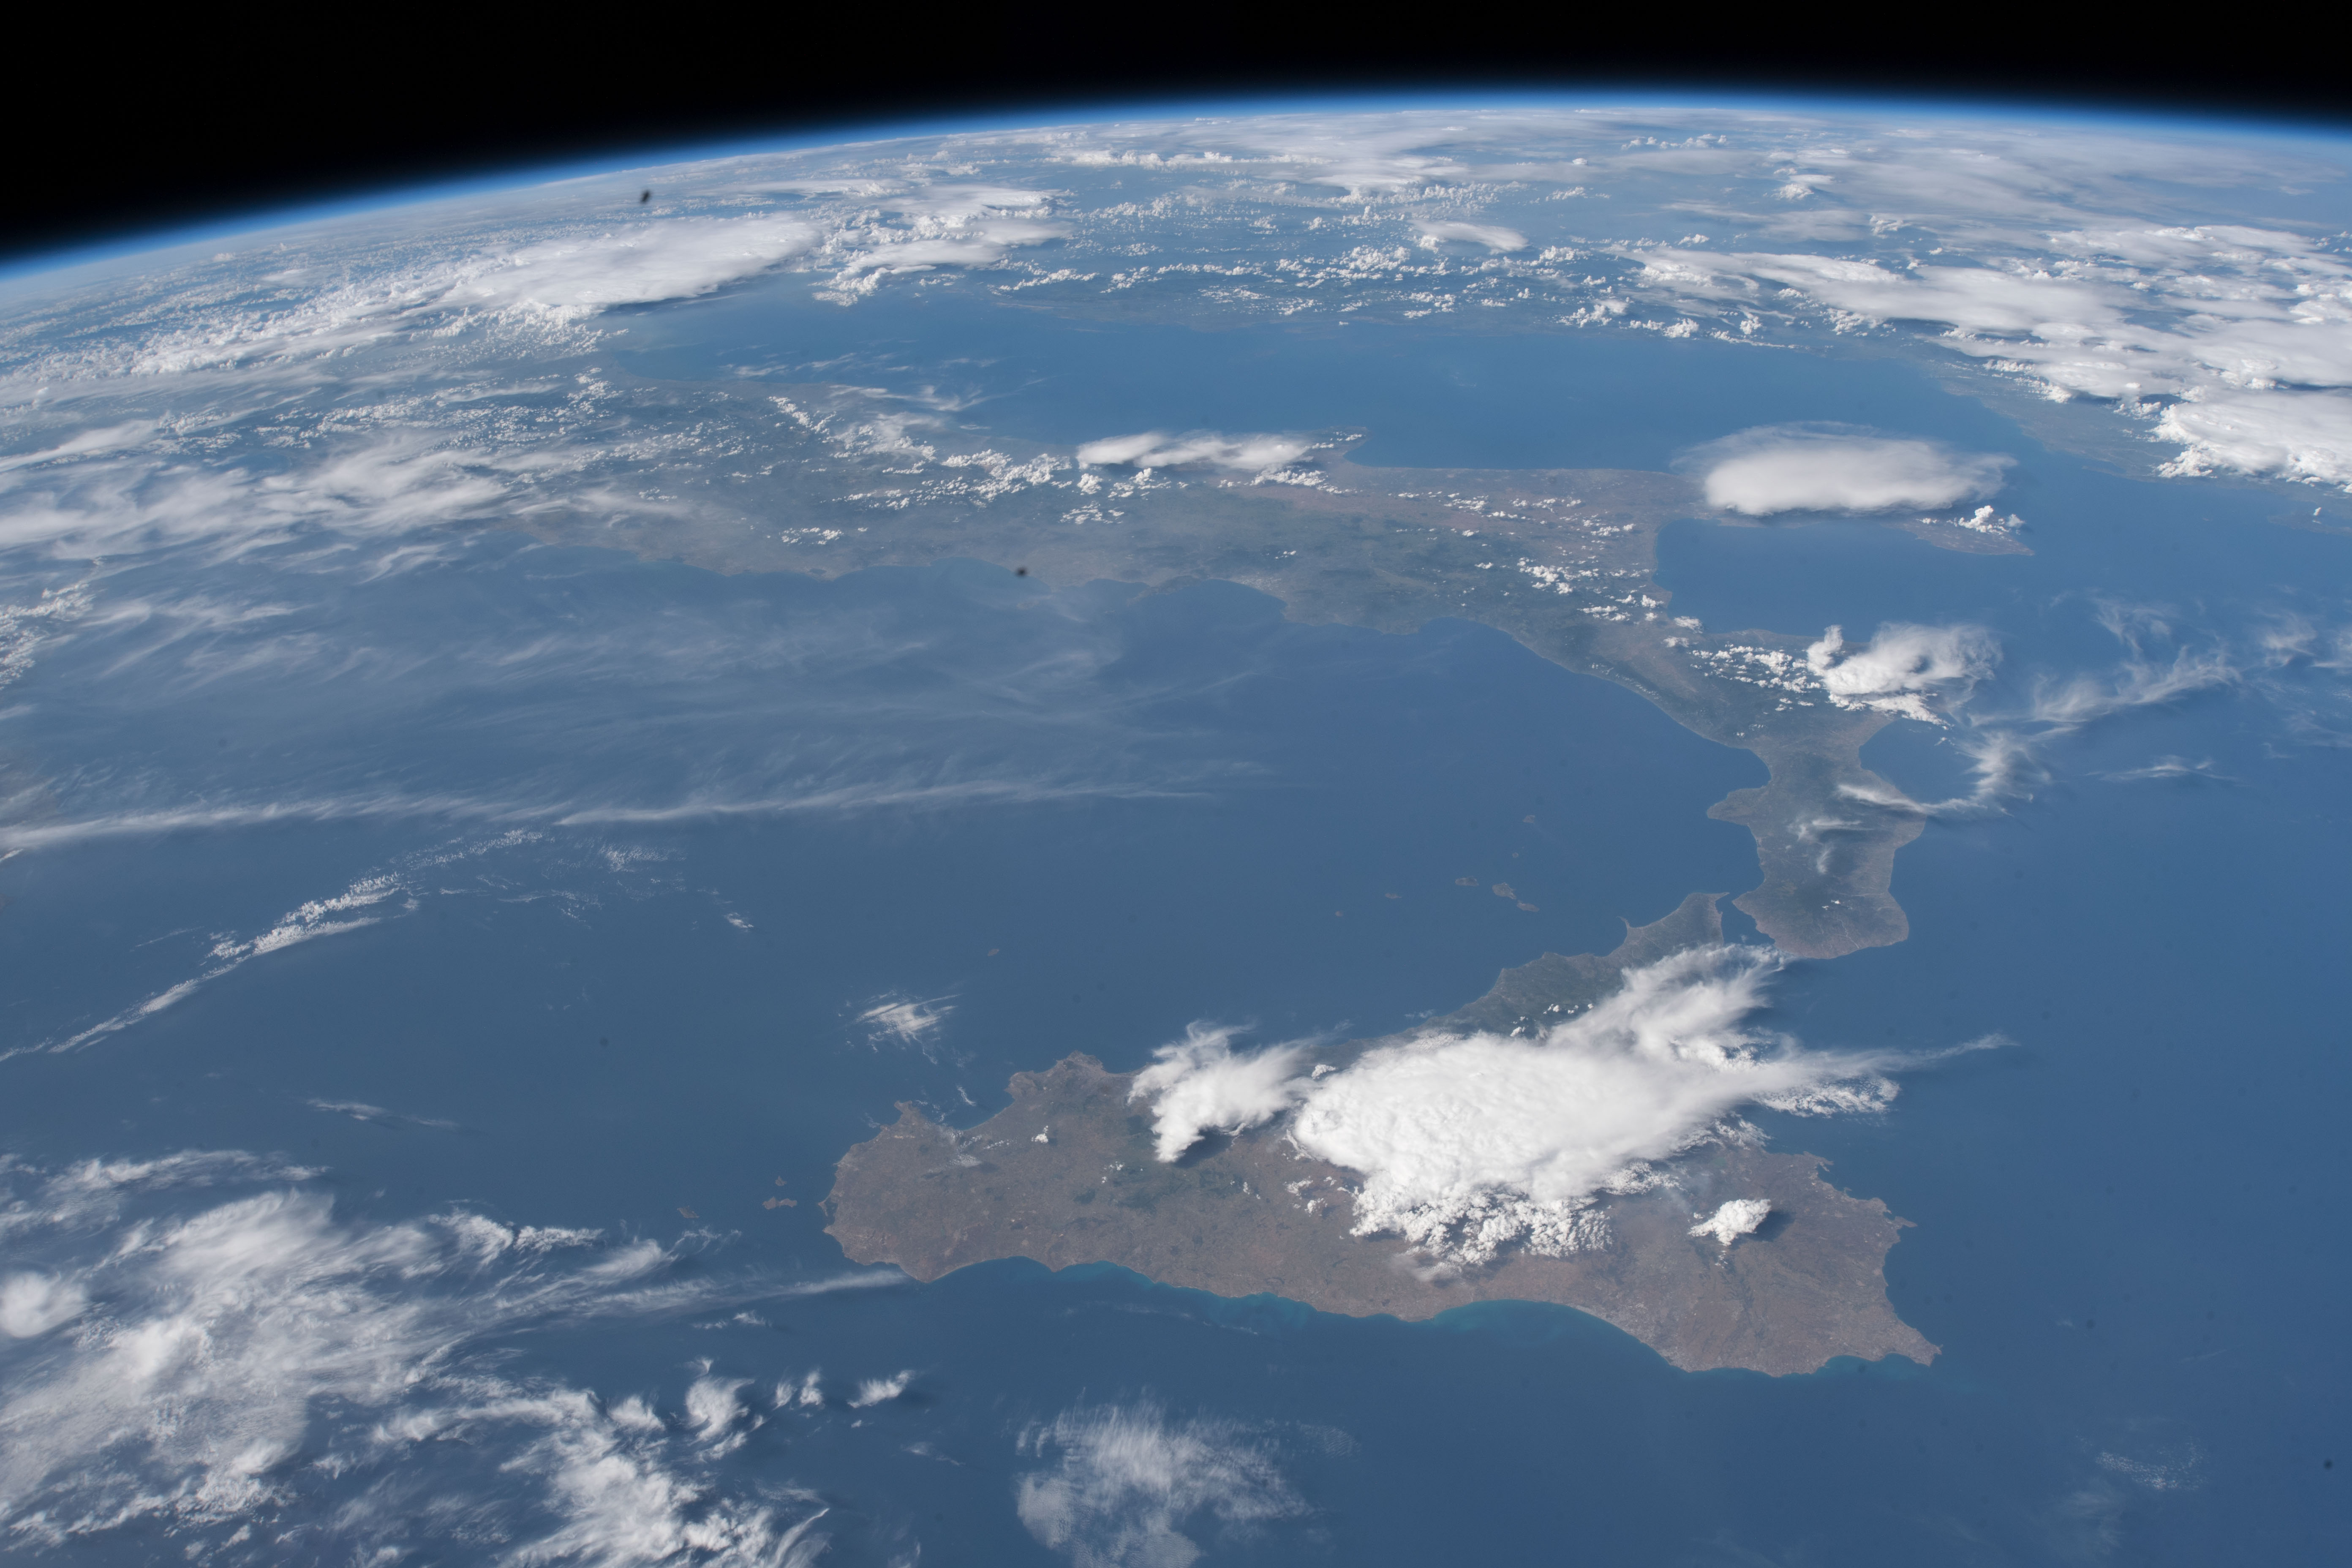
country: ITALY
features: COAST, TYRRHENIAN SEA, NAPLES, EARTH LIMB
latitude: 39.5
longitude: 13.9
